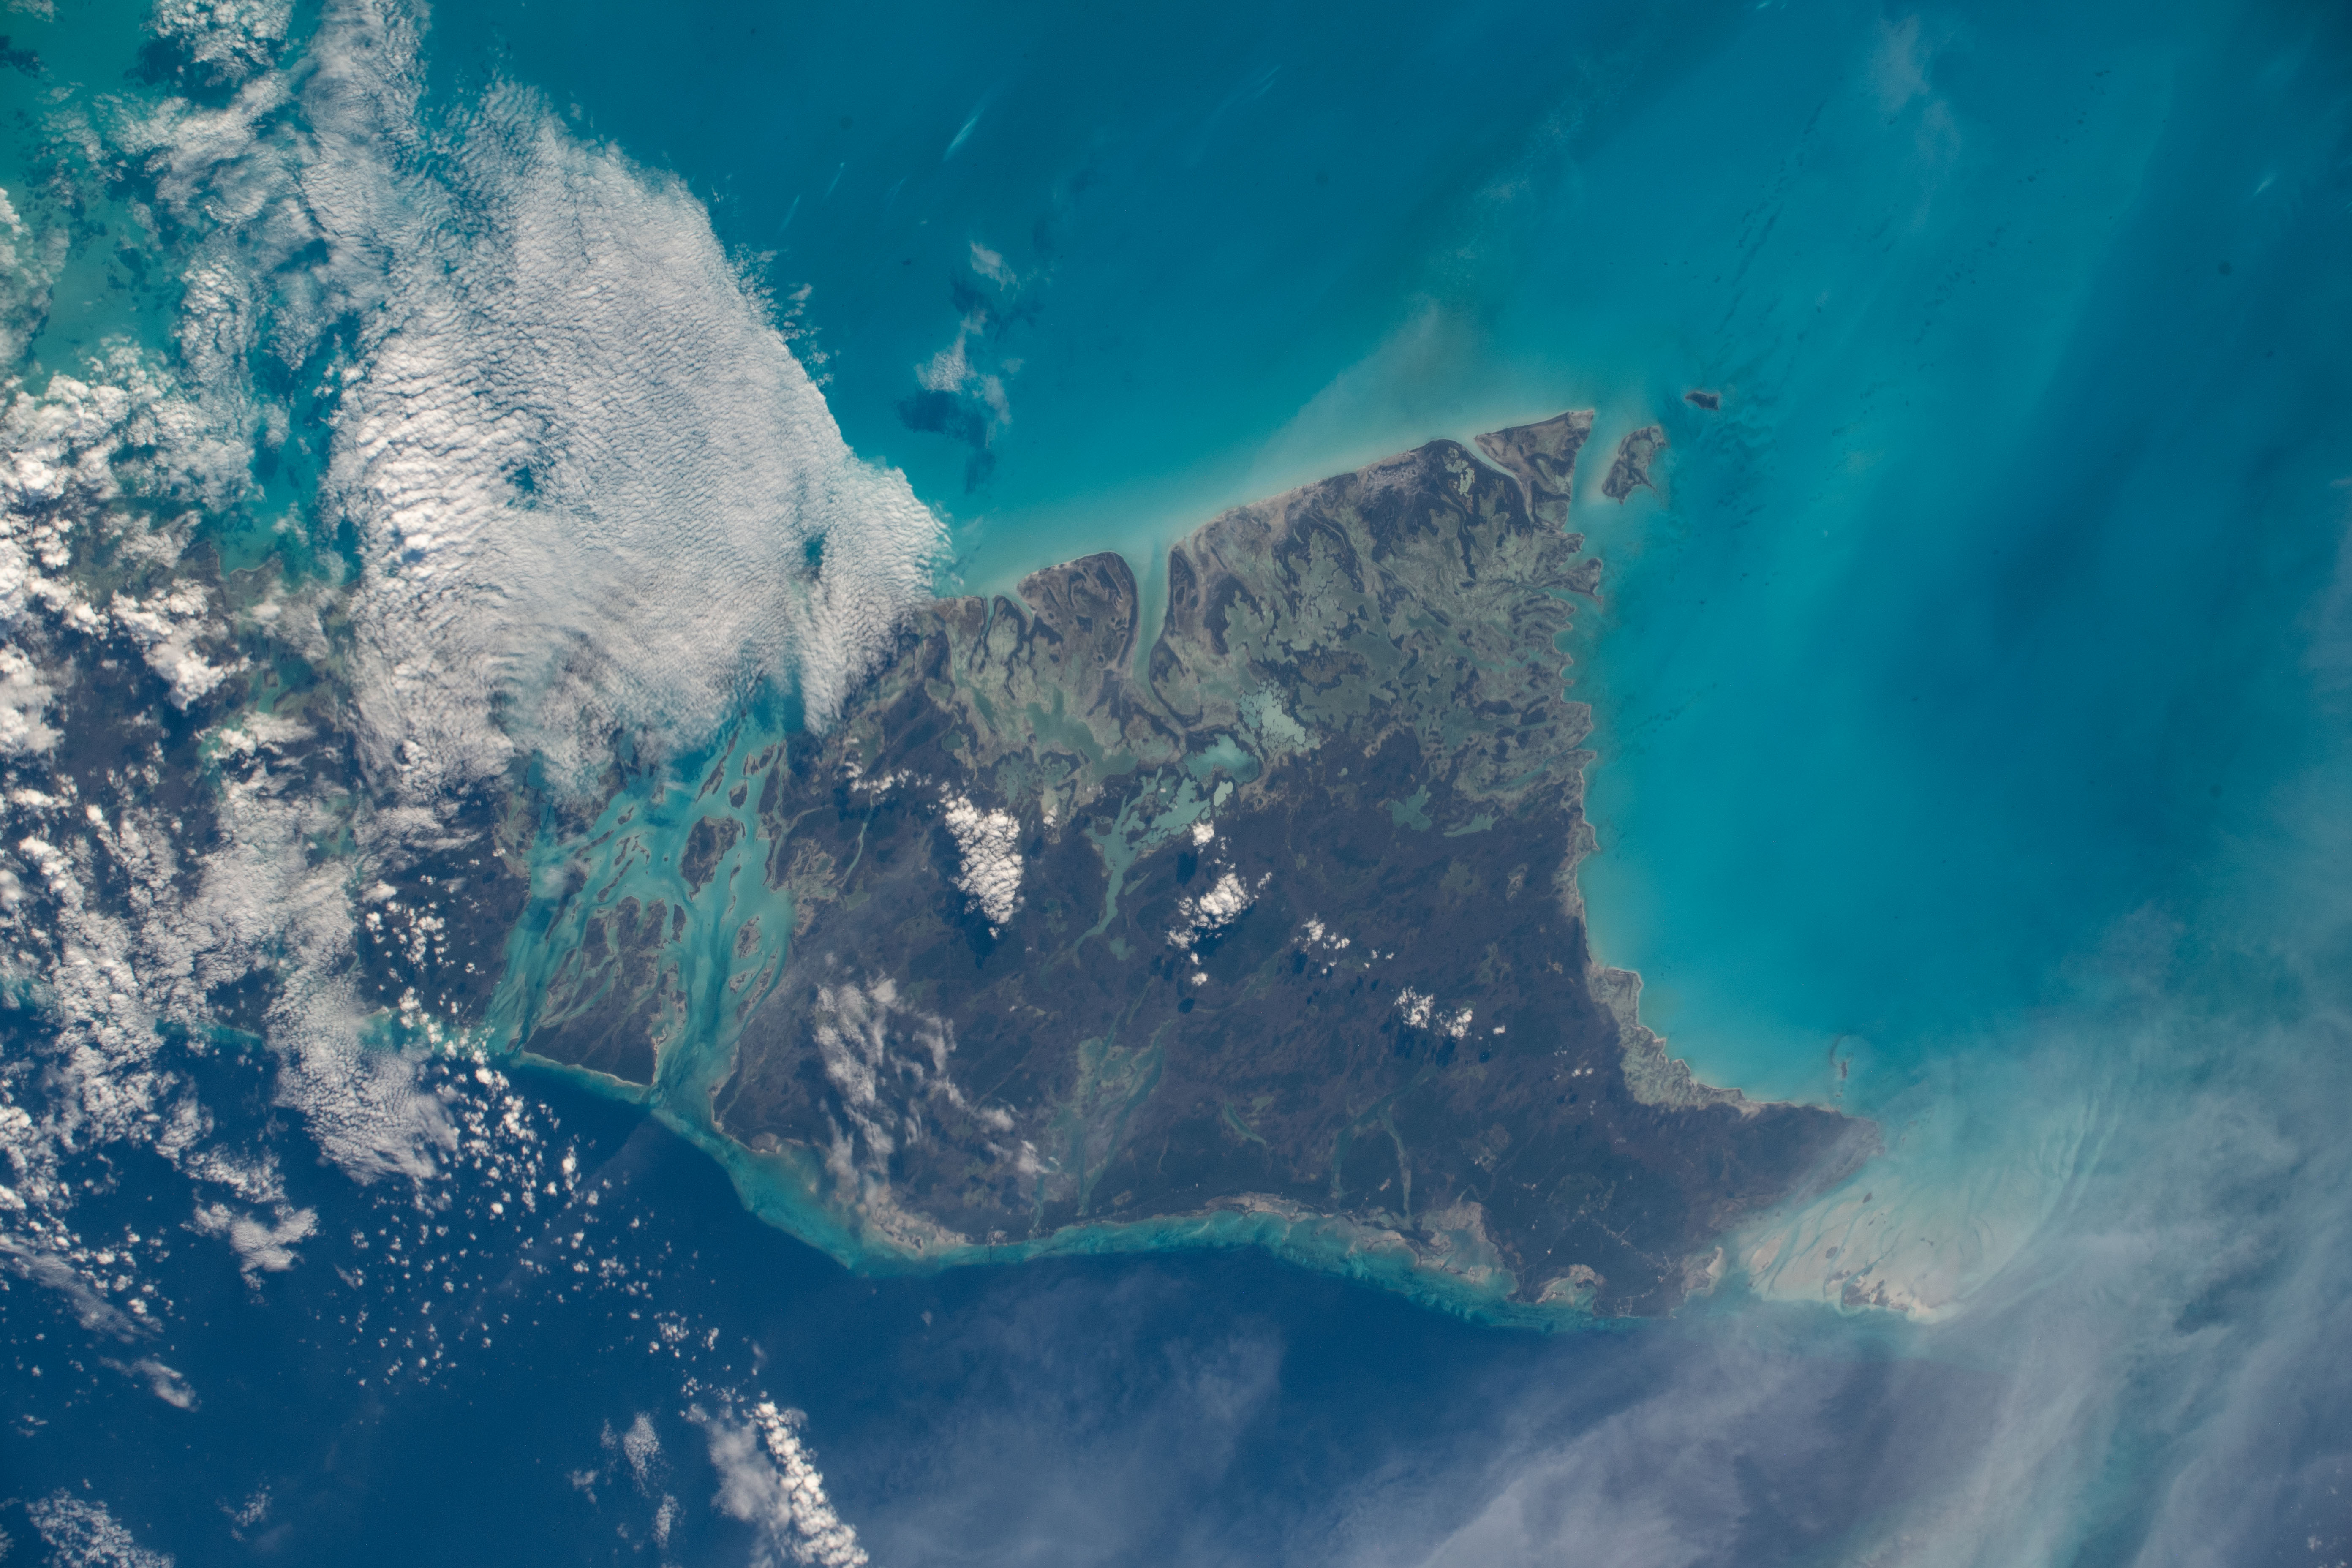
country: BAHAMAS
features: THE BAHAMAS
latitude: 24.6
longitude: -78.1
